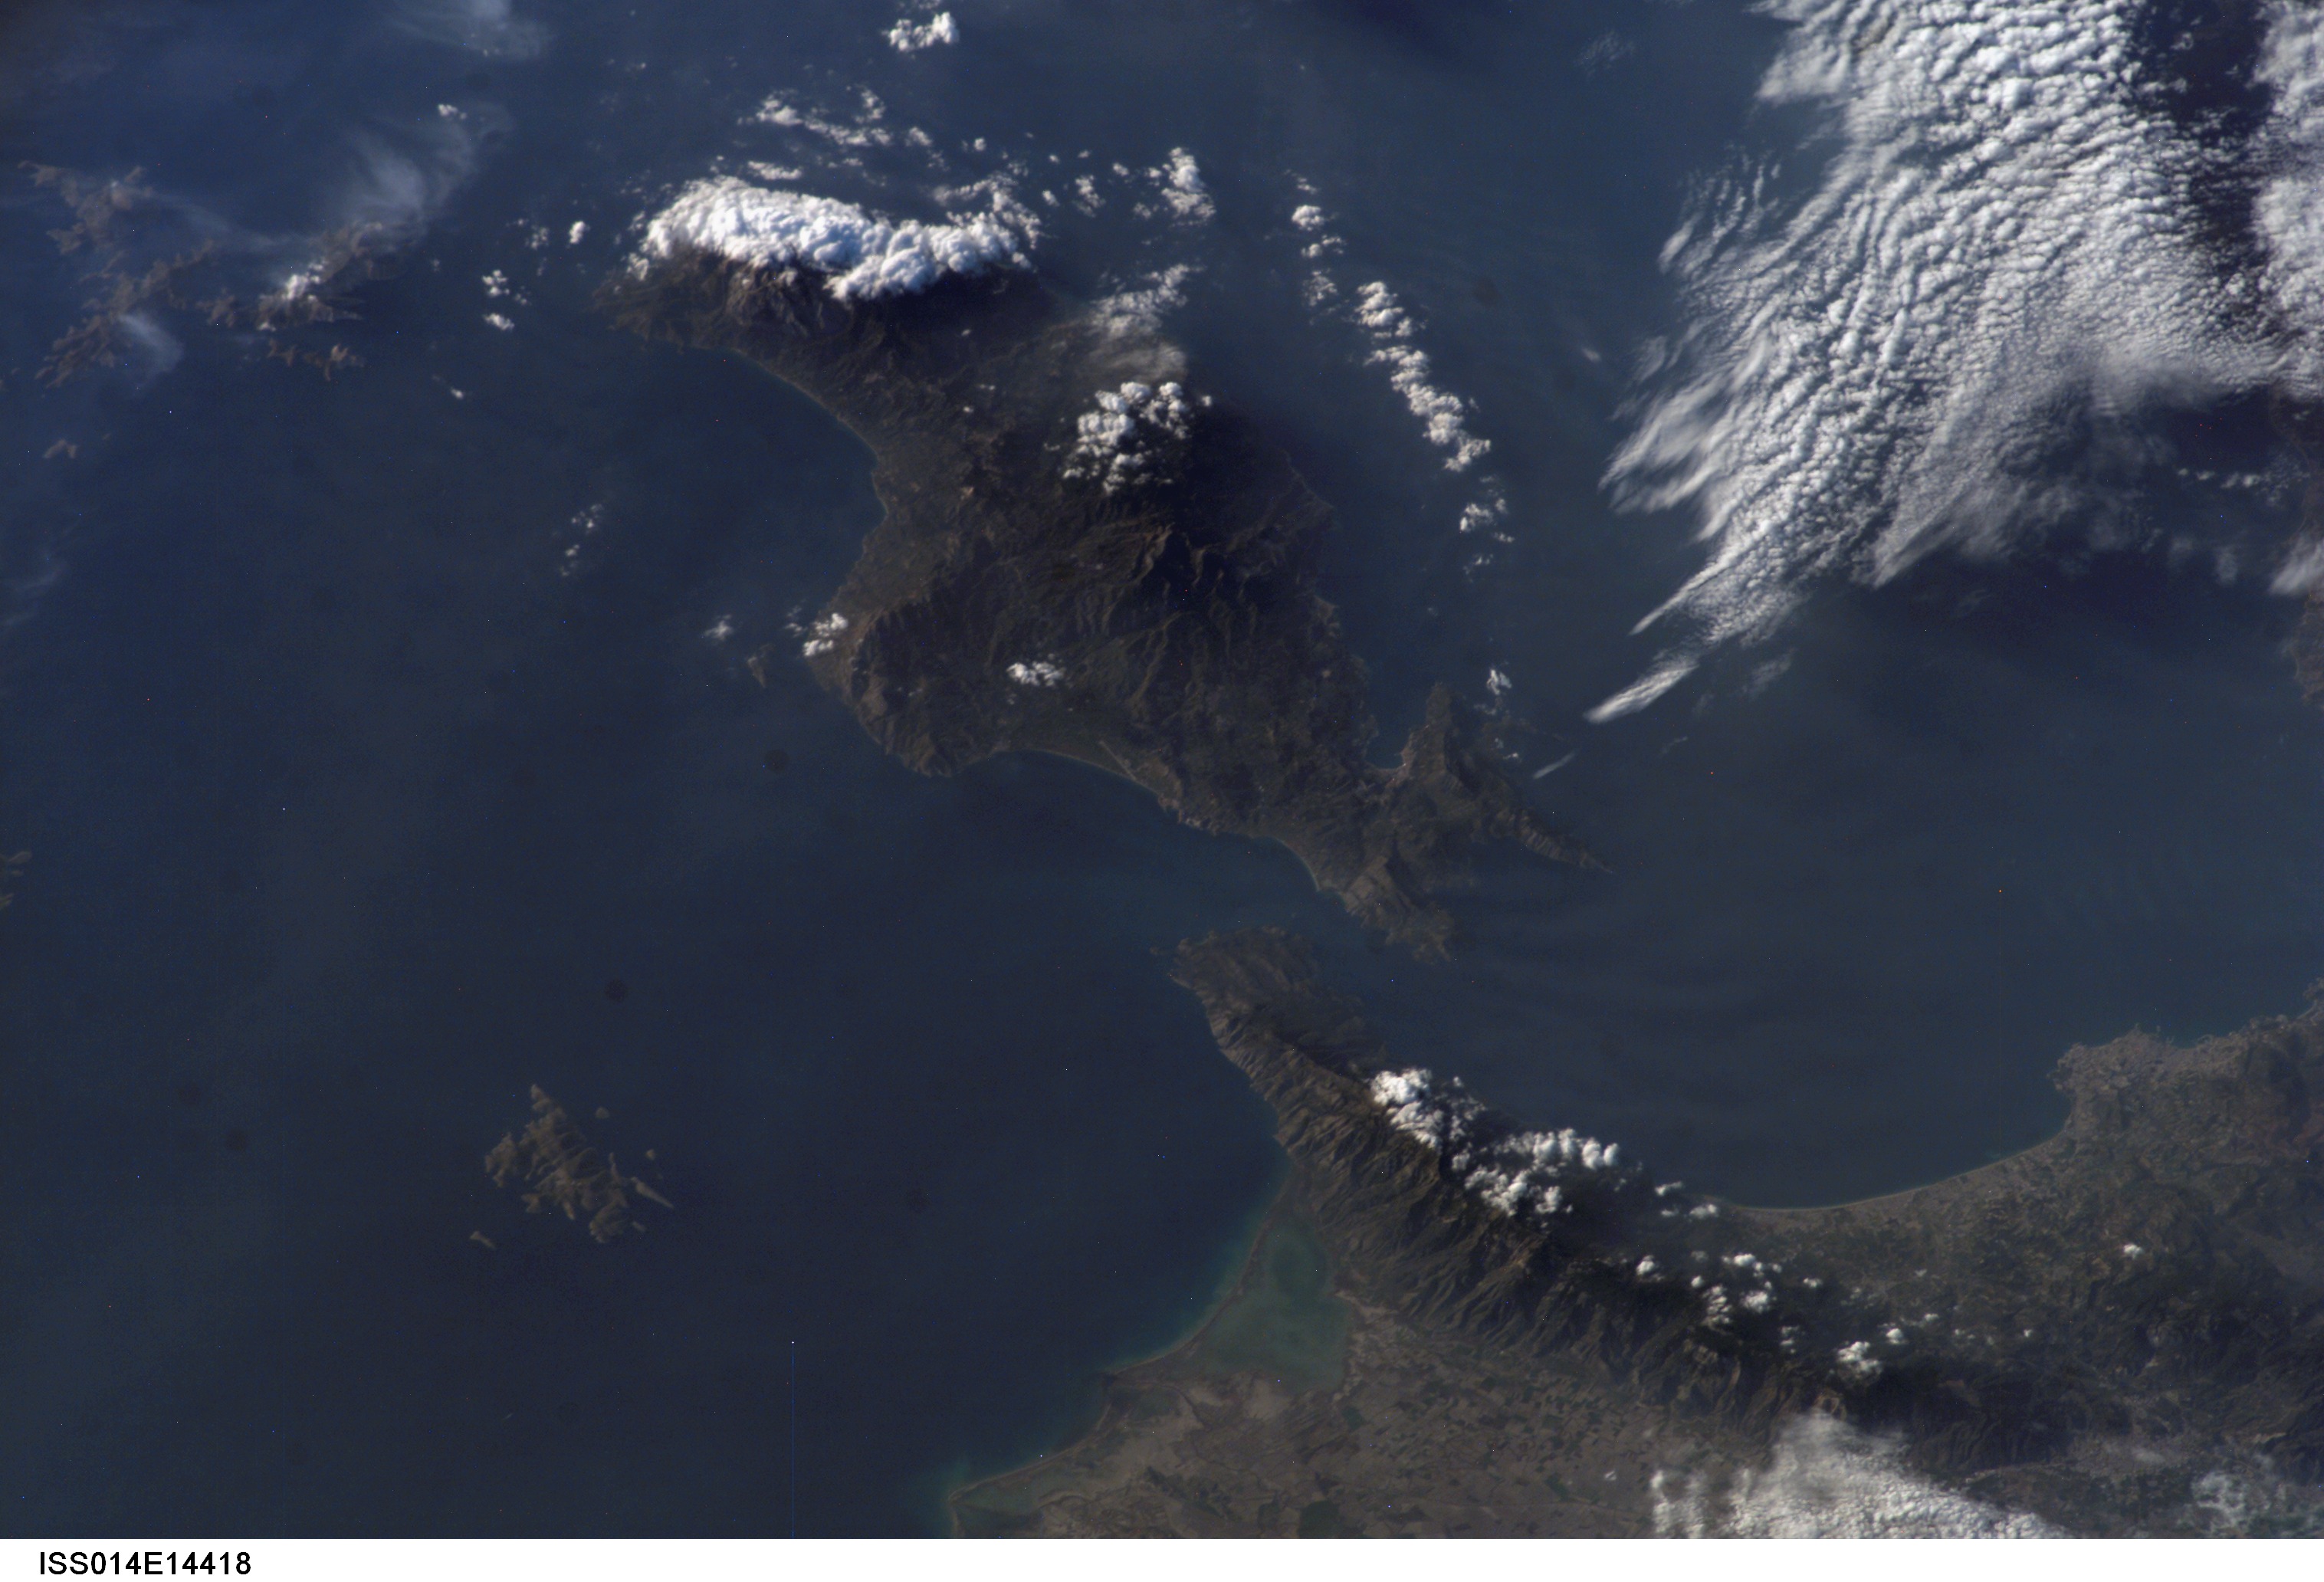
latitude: 37.5
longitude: 27.0
